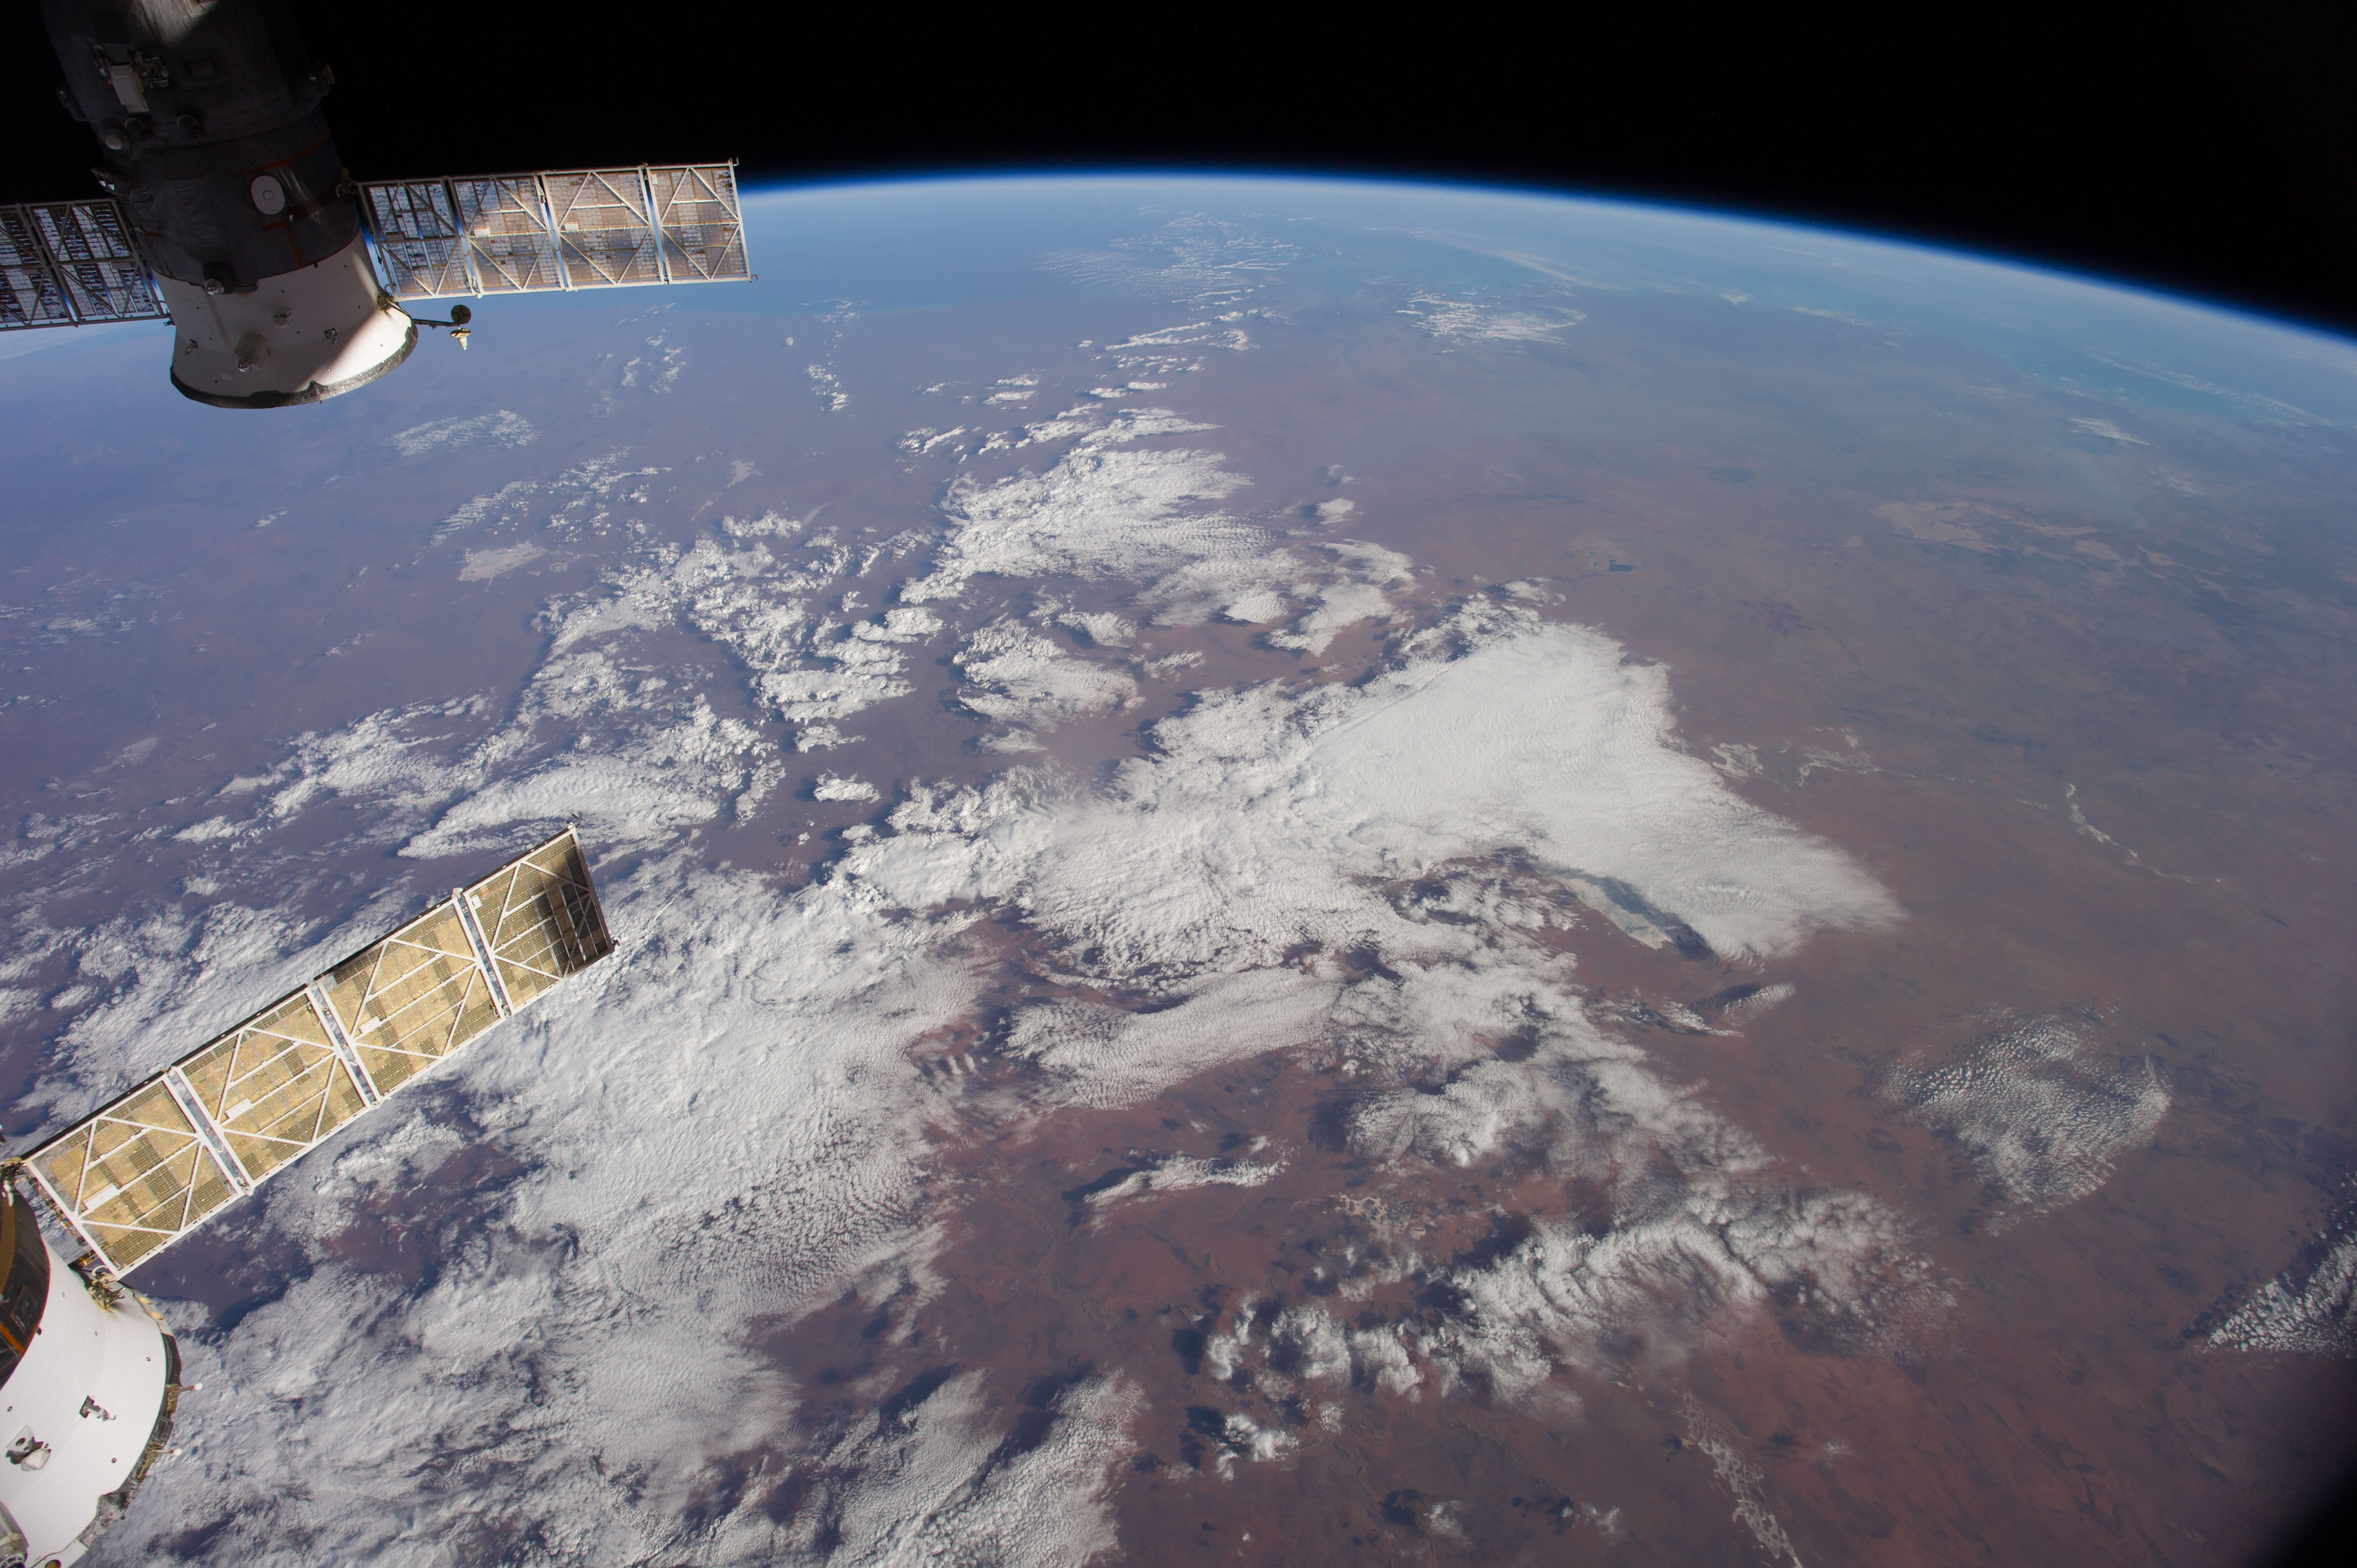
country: AUSTRALIA-WA
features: INDIAN O., L. GREGORY, L. MACKAY, GREAT SANDY DES., ATMOSPHERIC LIMB
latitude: -23.0
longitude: 126.5
